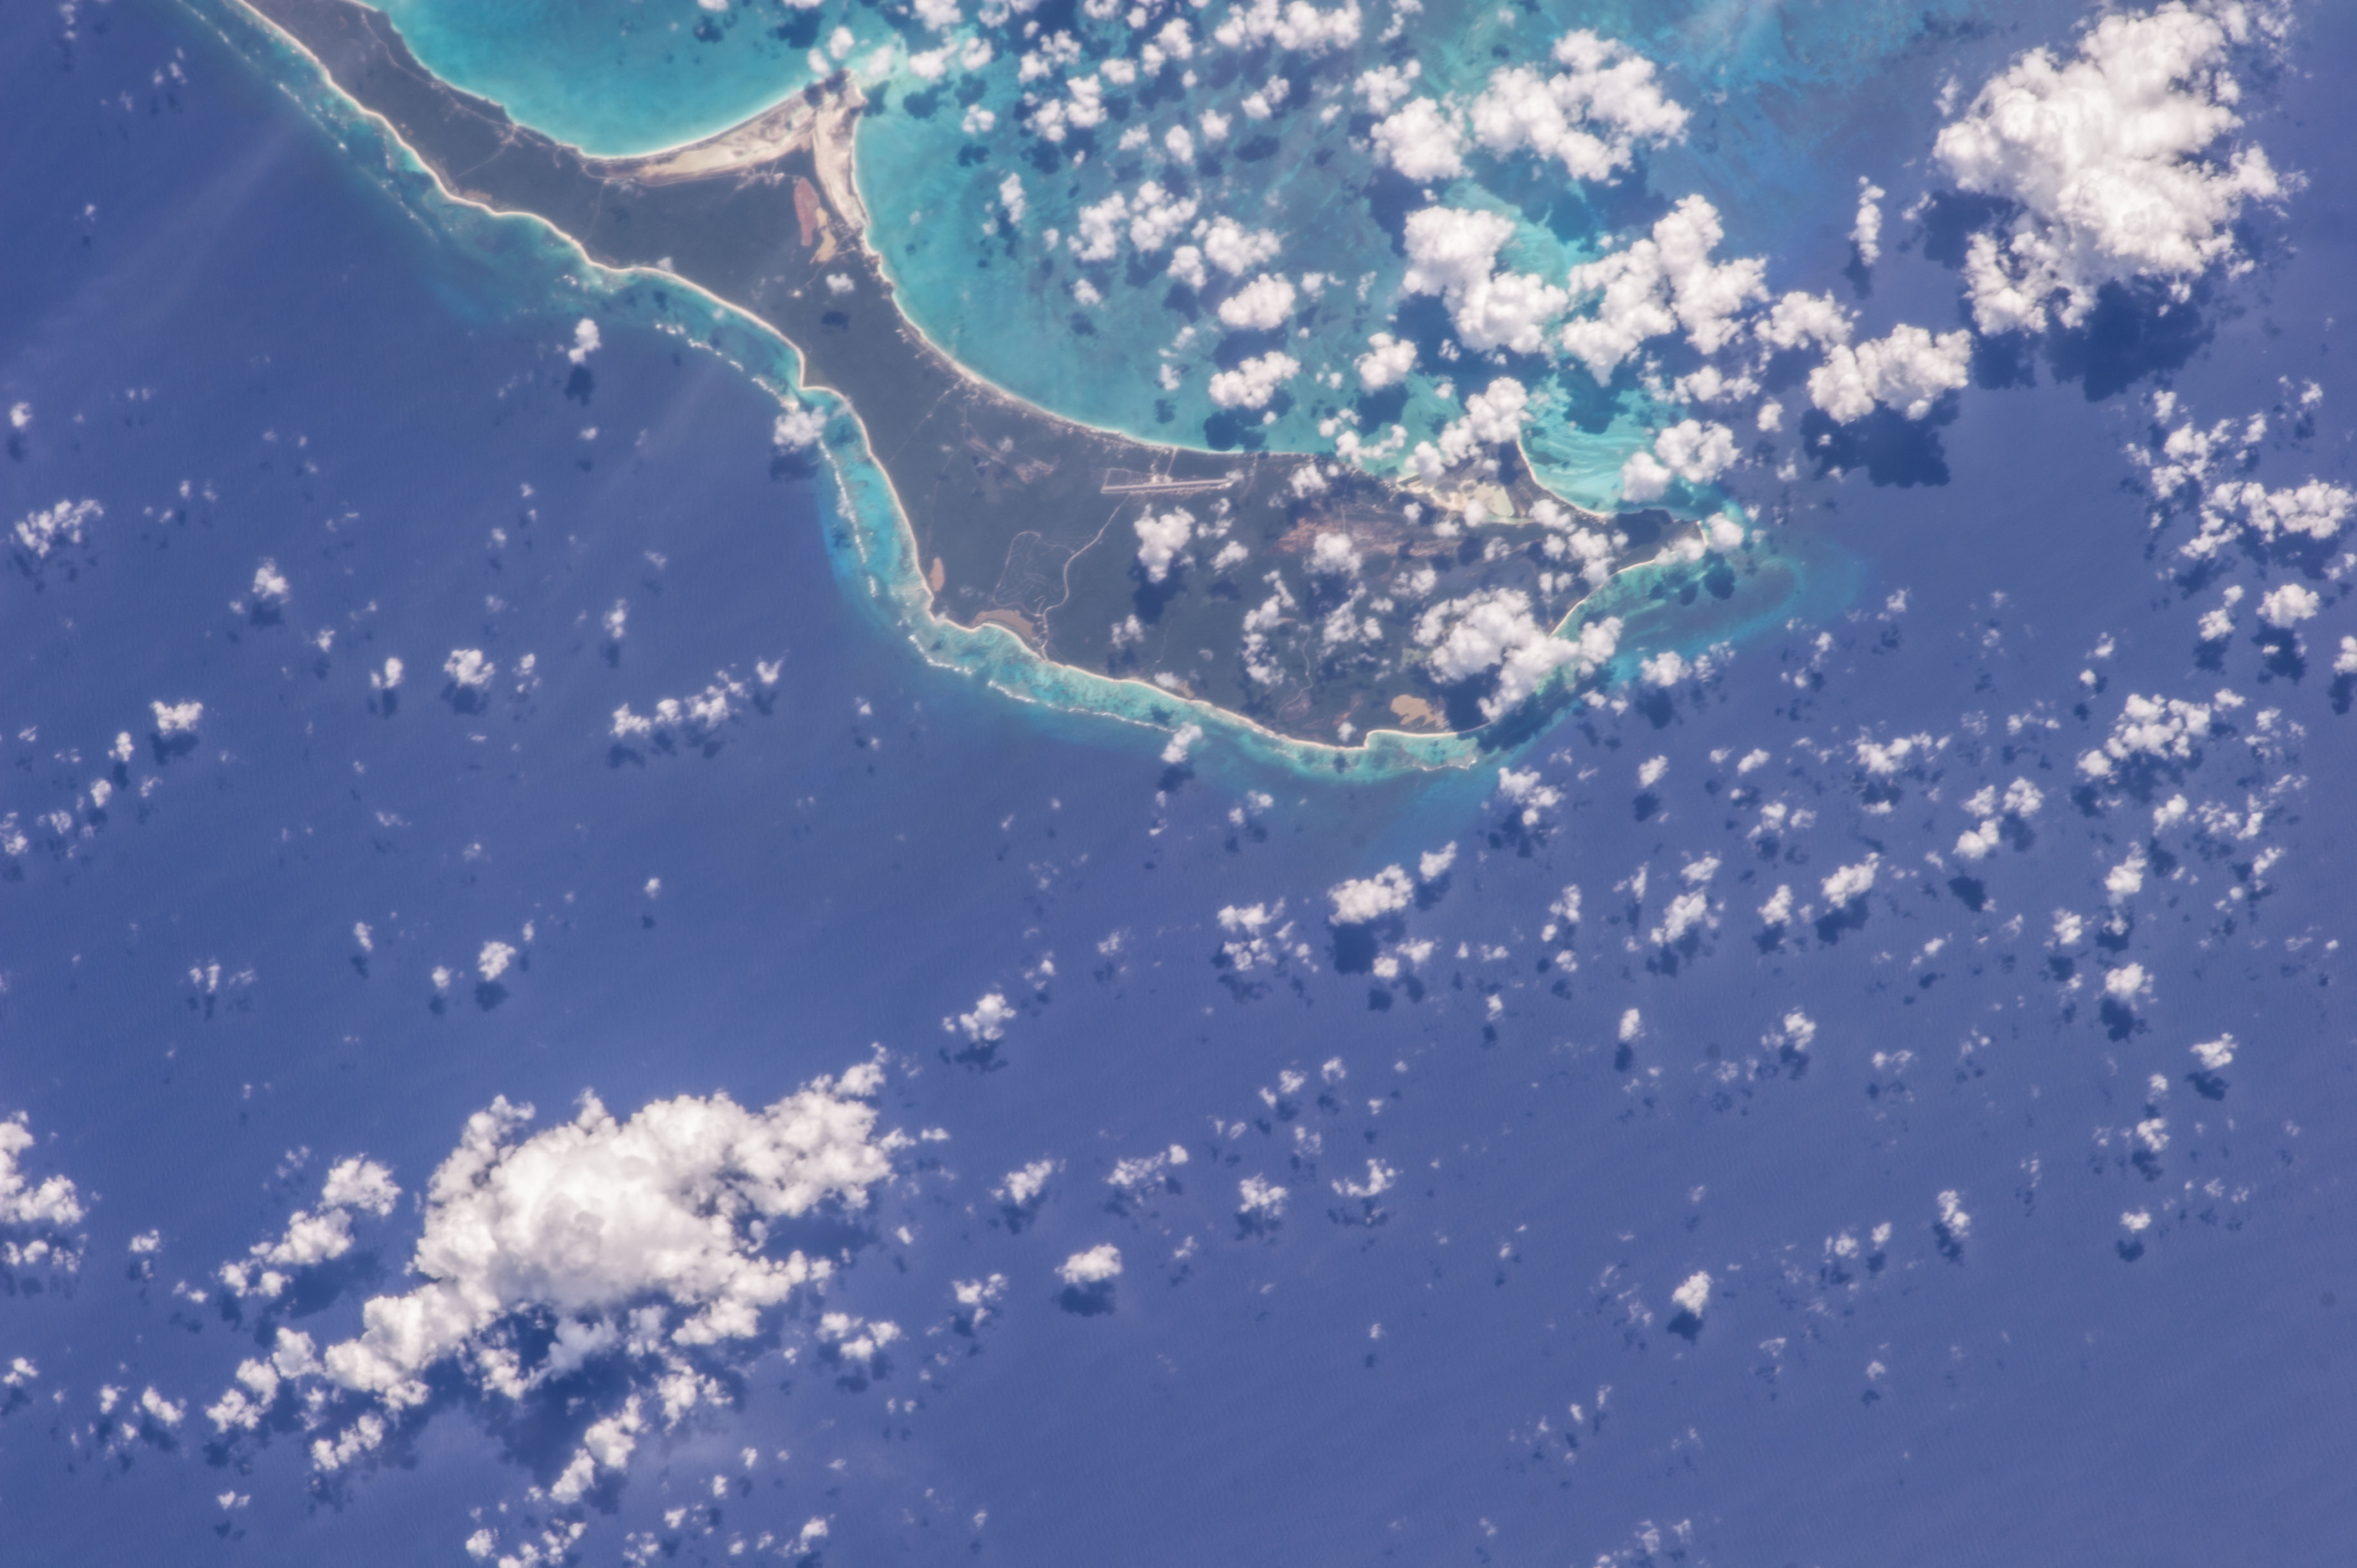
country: BAHAMAS
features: CAT ISLAND, ATLANTIC OCEAN
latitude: 24.7
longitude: -75.6
